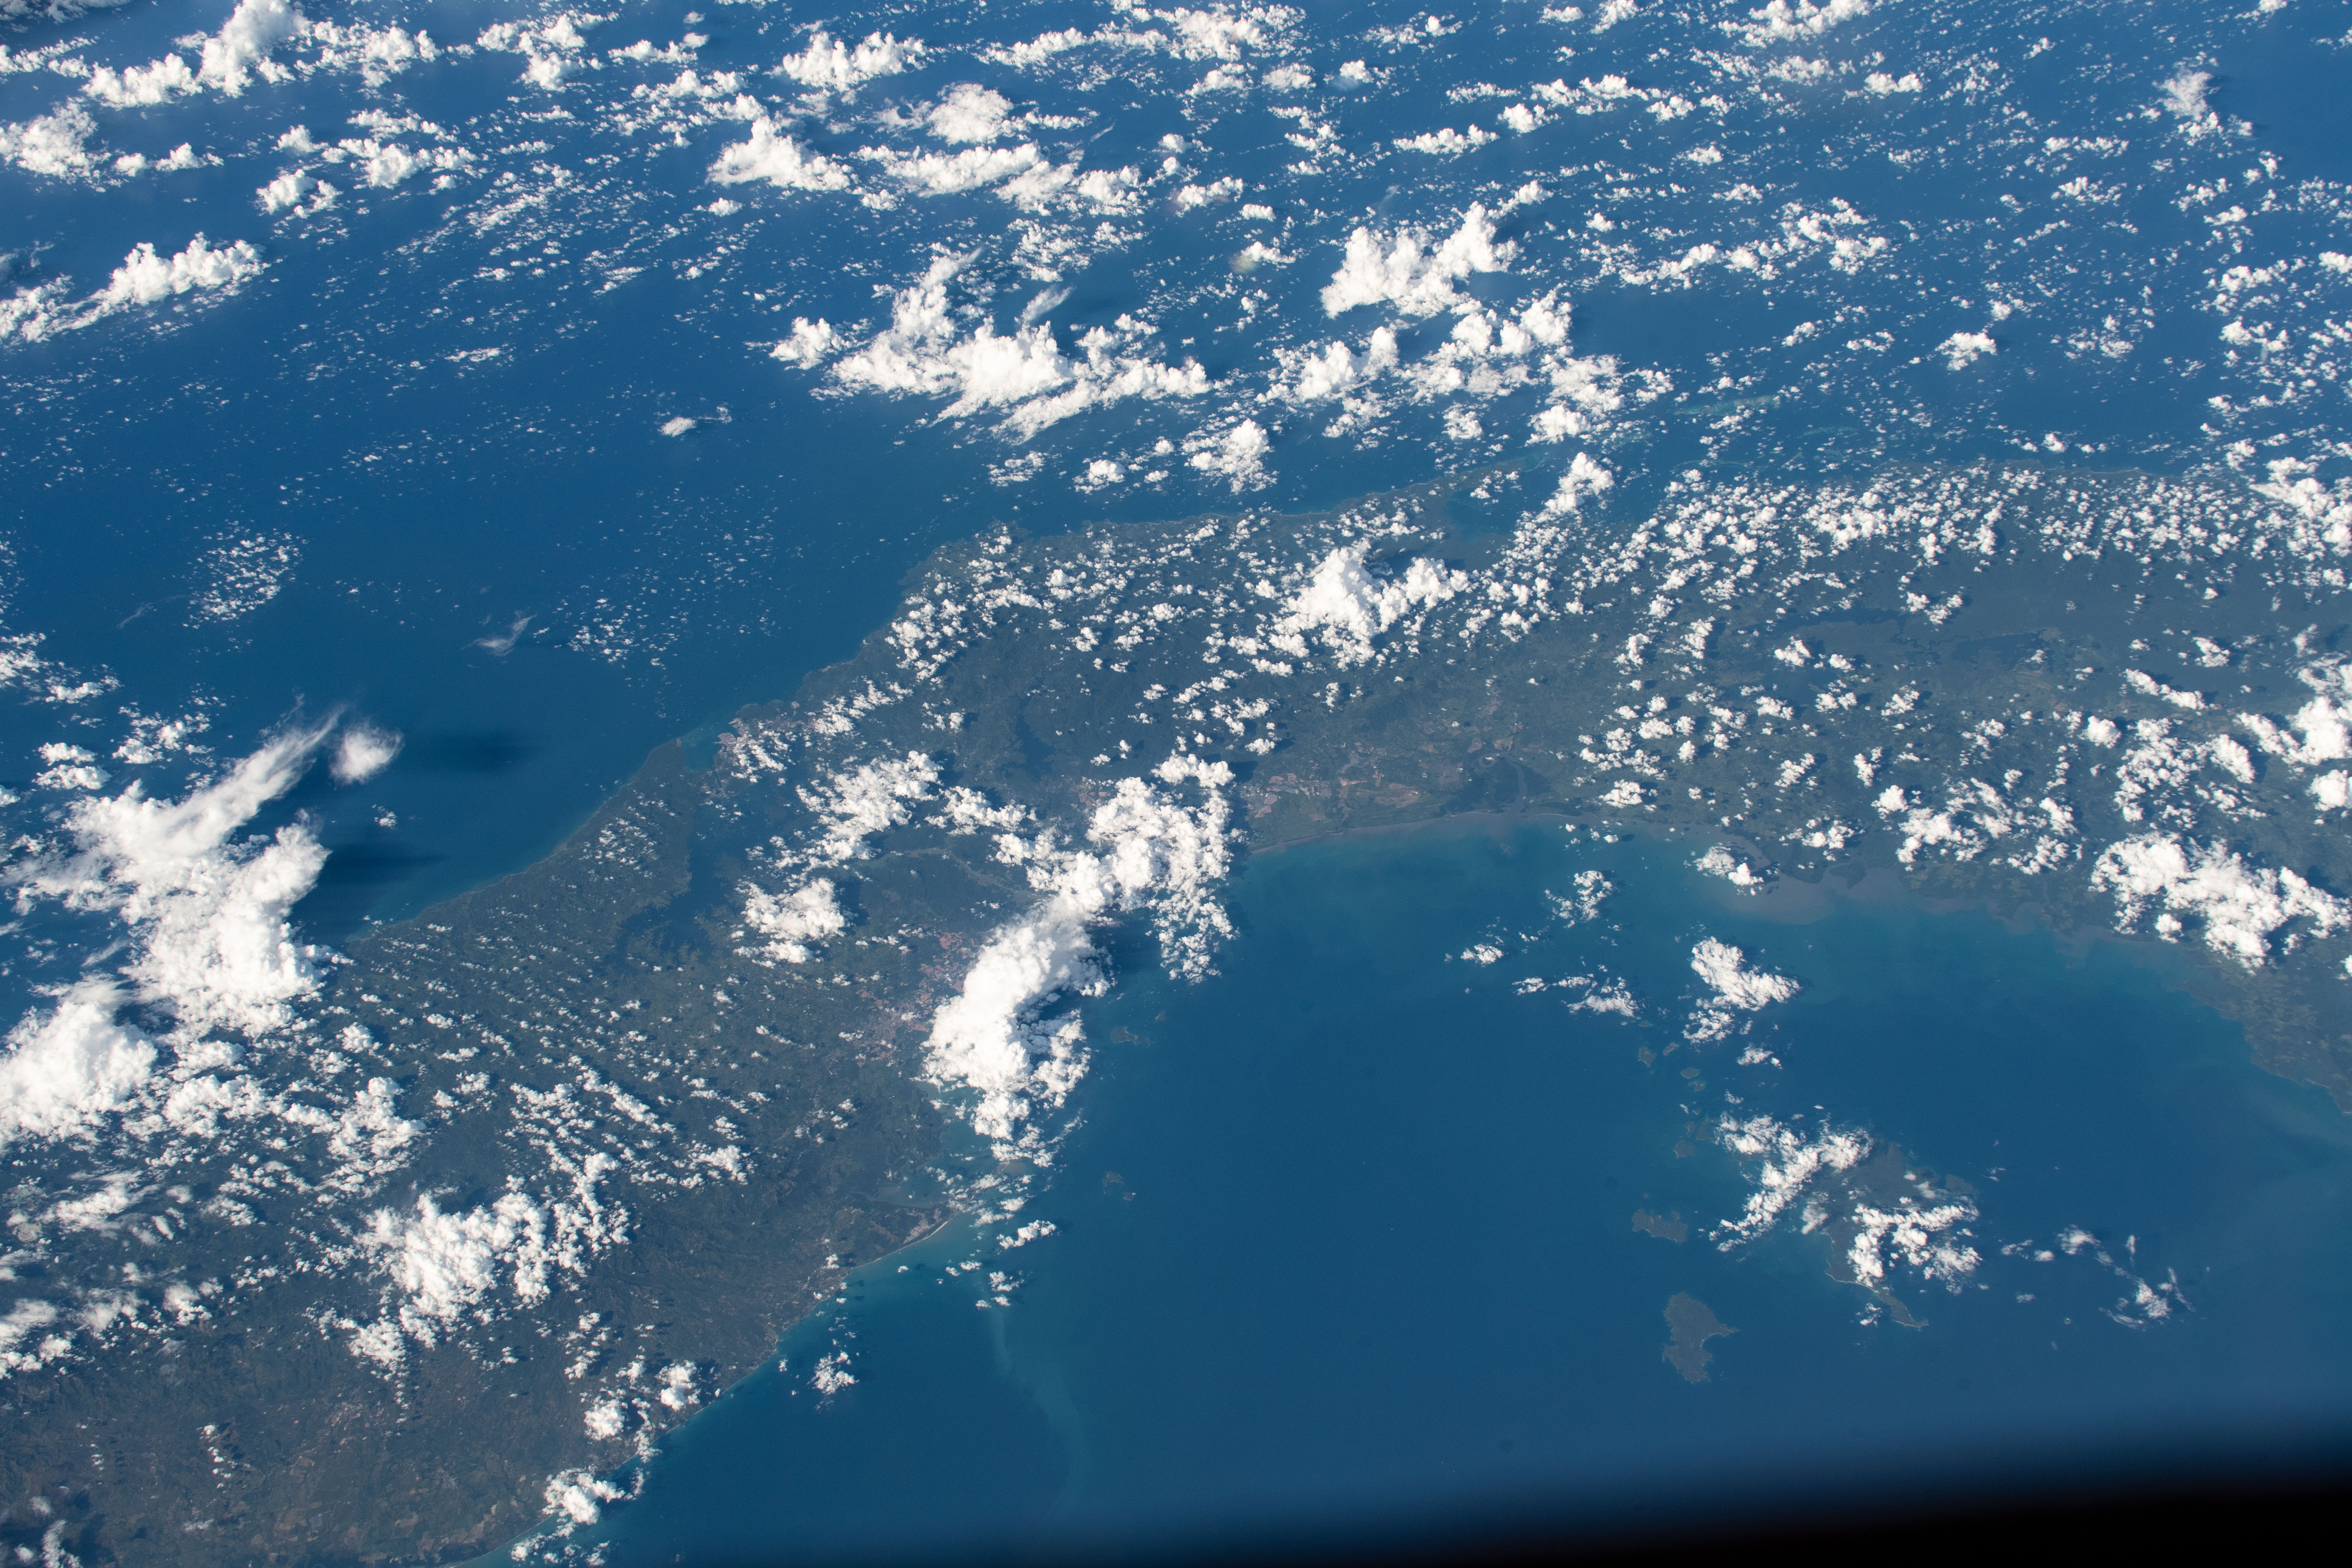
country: PANAMA
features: PANAMA, LAGO GATUN
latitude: 9.0
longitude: -79.5
